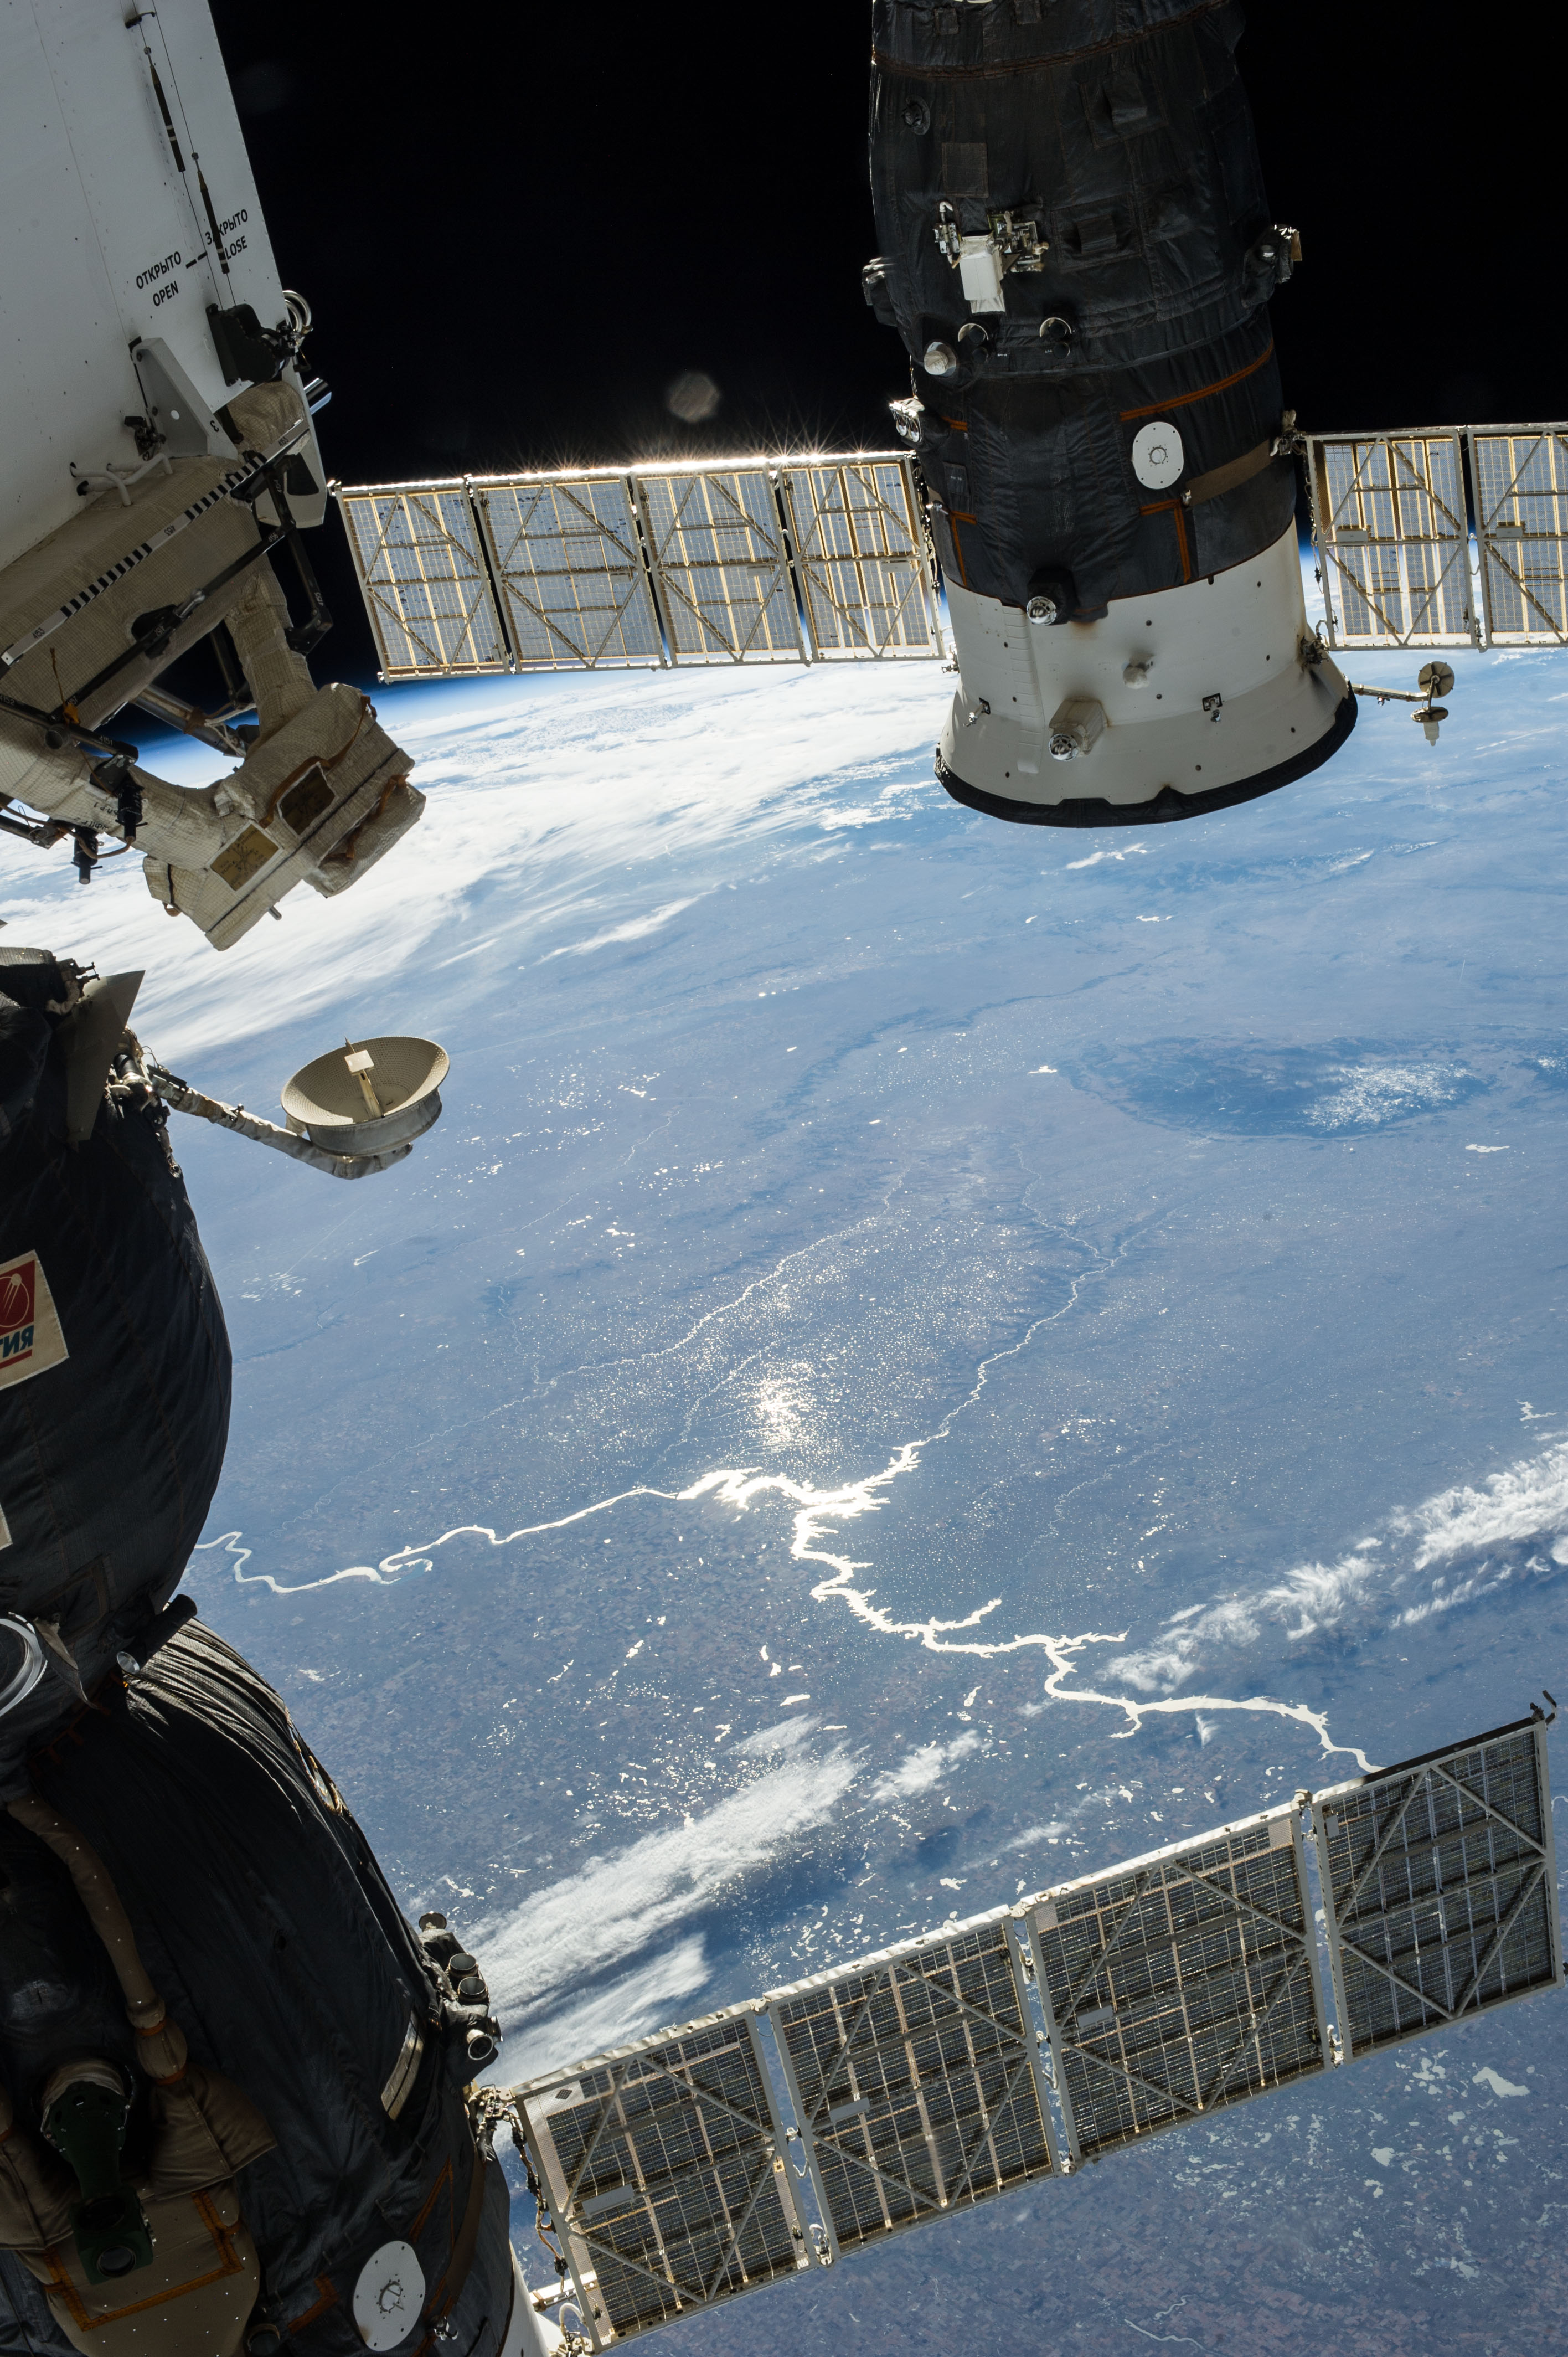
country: USA-CALIFORNIA
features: O.
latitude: 37.5
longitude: -122.5
